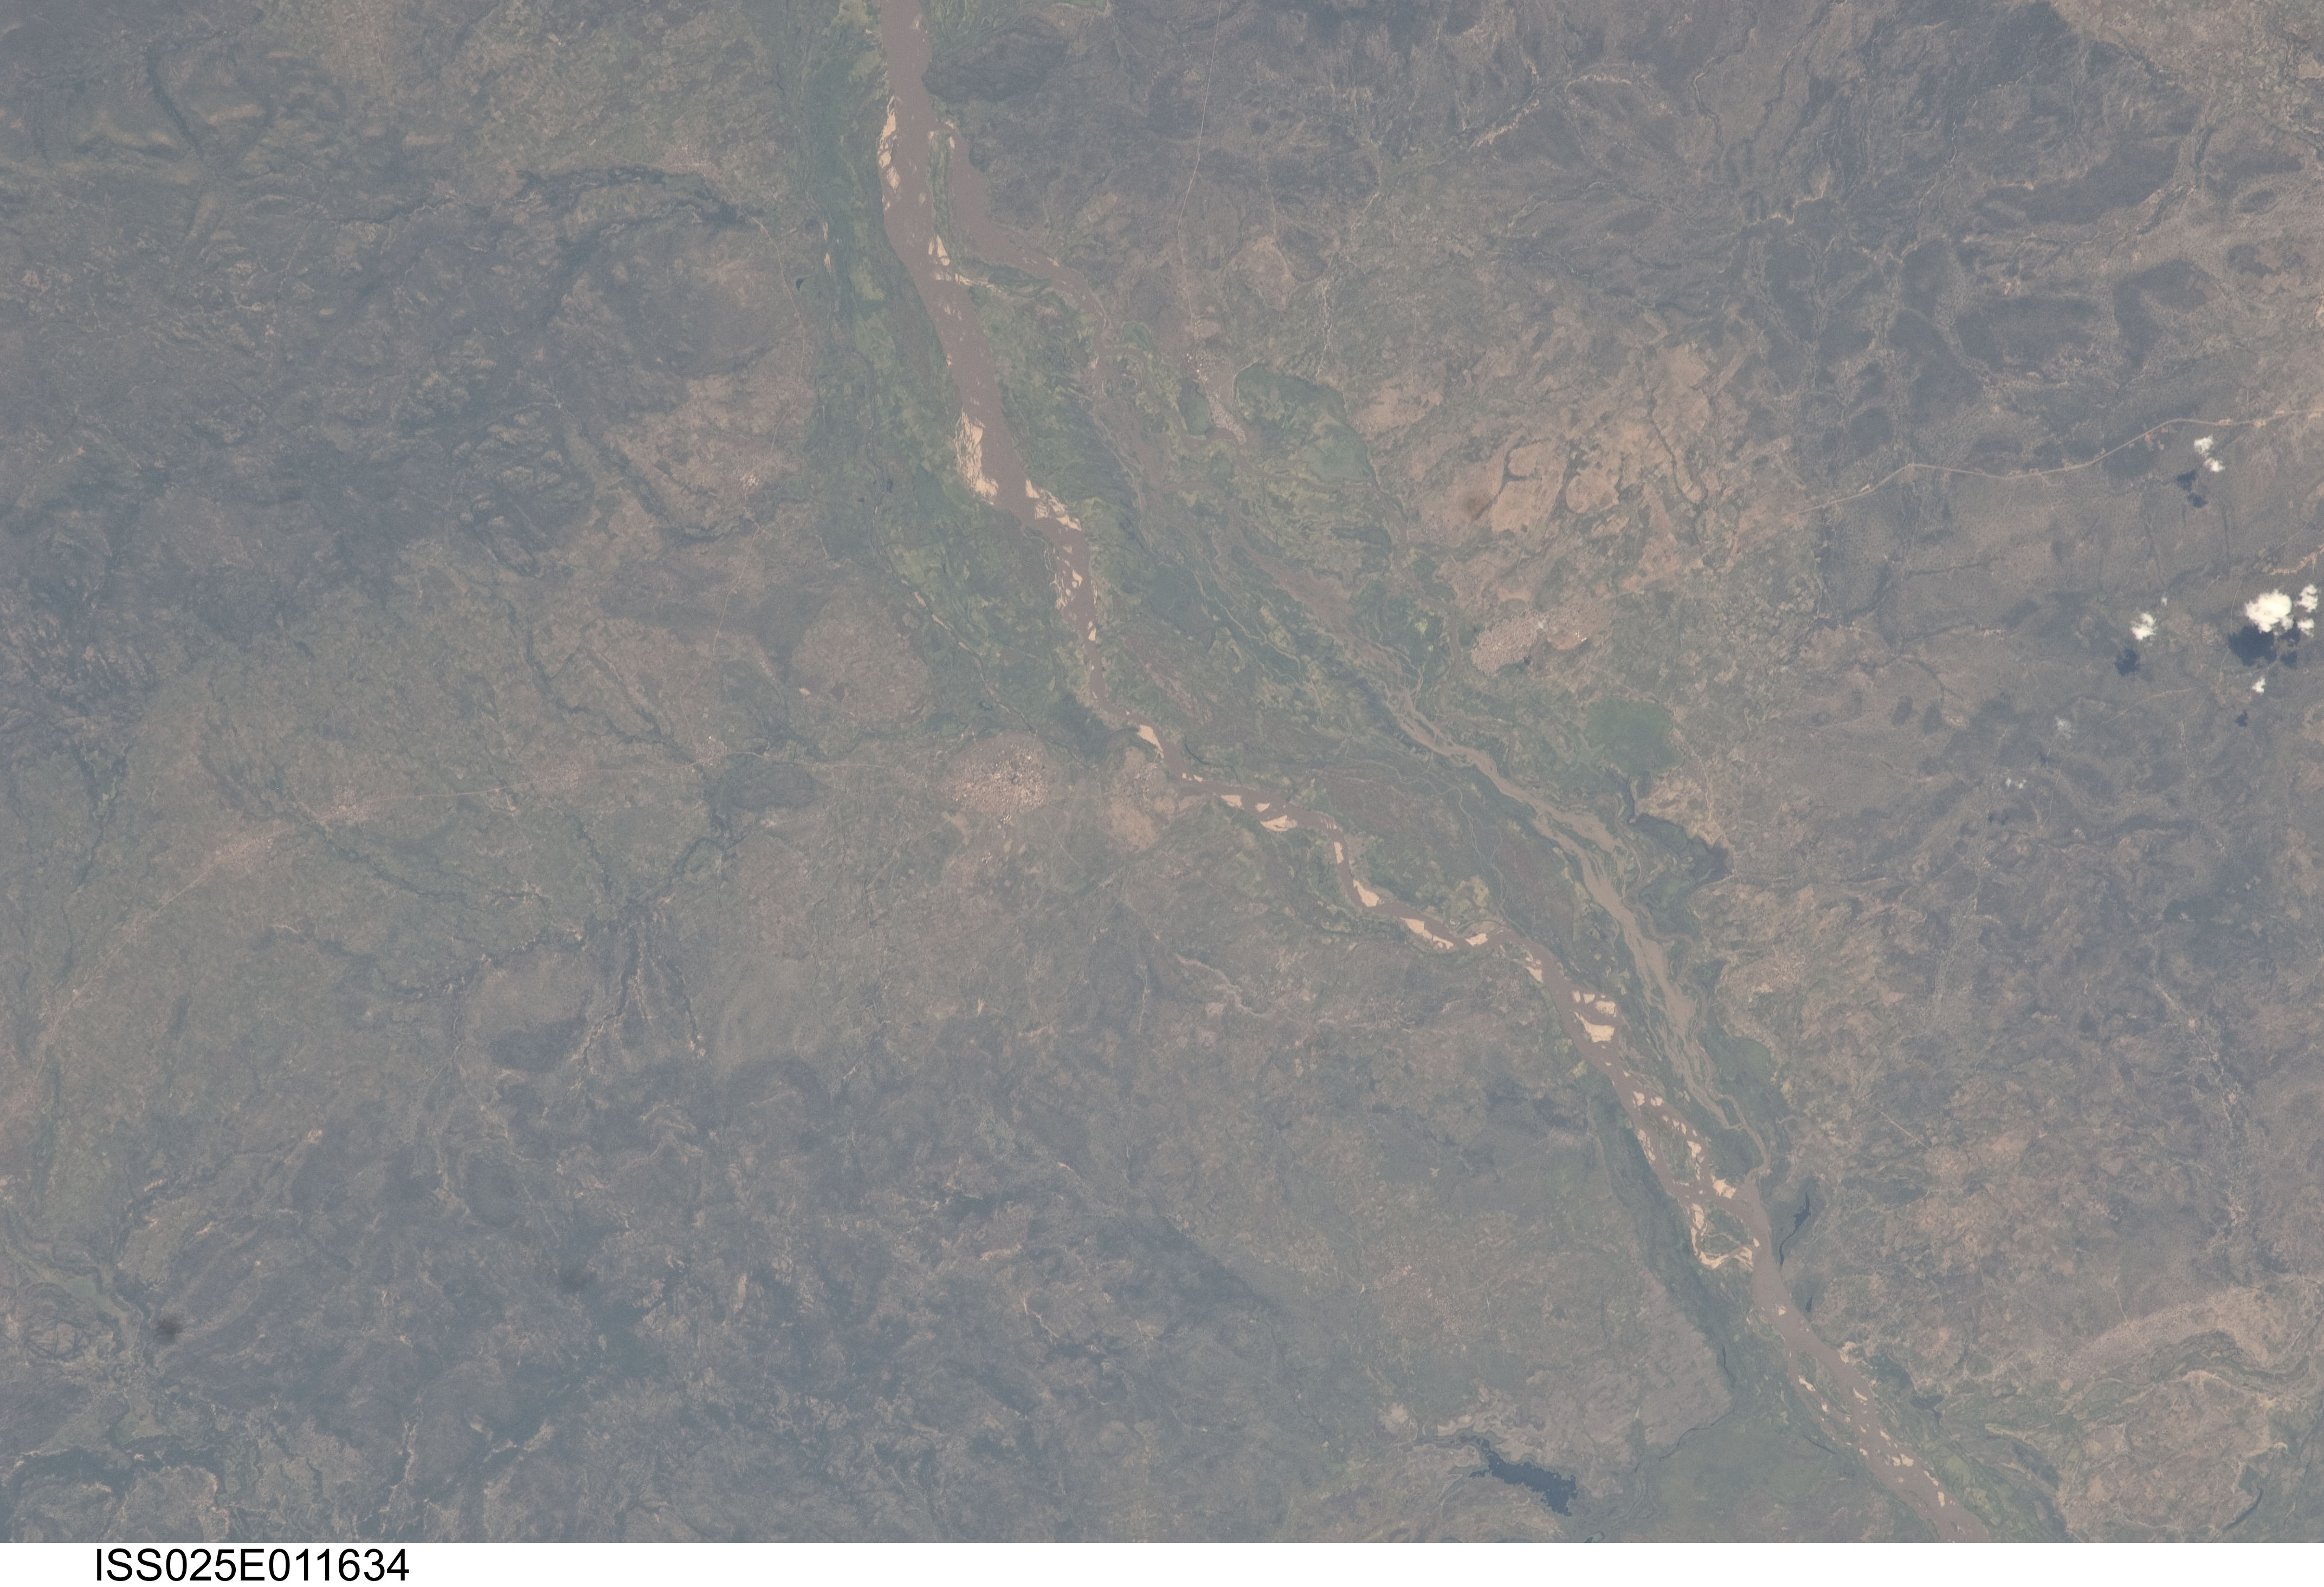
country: CAMEROON
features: TOURUOA CAMEROON,FARO RIVER
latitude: 9.1
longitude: 12.9
